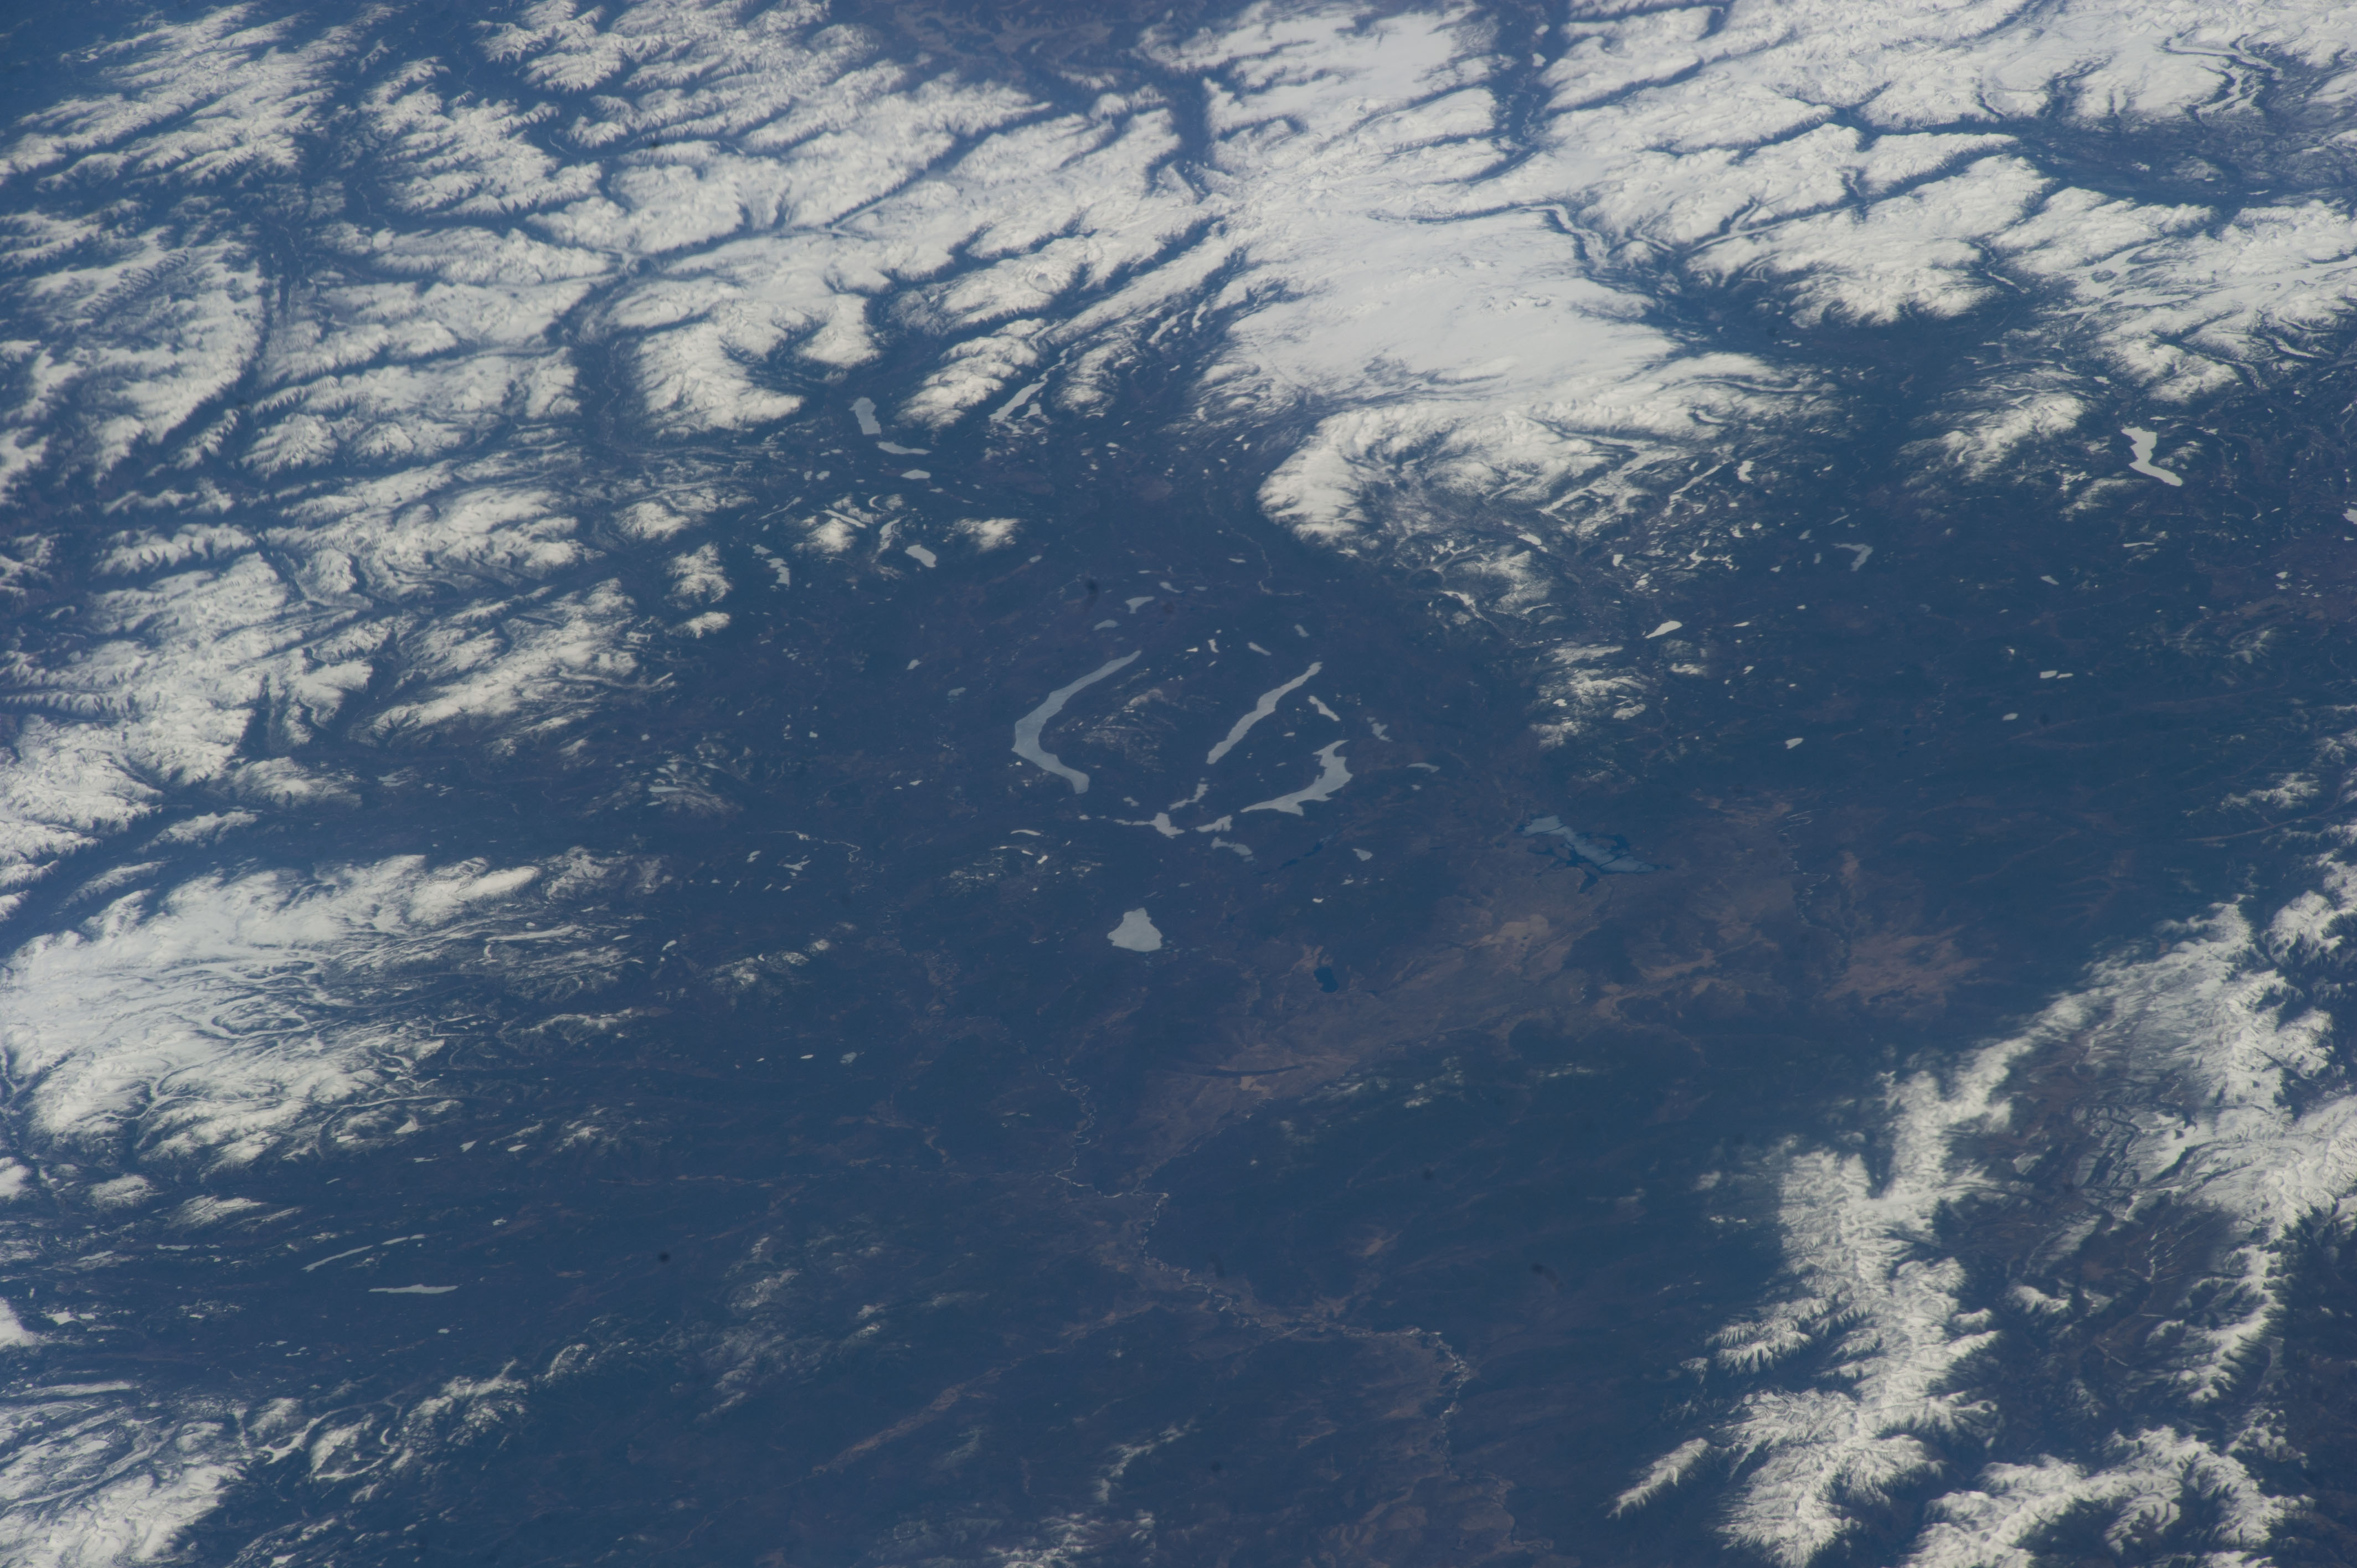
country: RUSSIAN_FEDERATION
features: MANY-KHOL' LAKE, NOYAN-KHOL' LAKE, KADYSH LAKE, AZAS LAKE, USHNE-KHOL' LAKE, AZAS NATURE RESERVE
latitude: 52.7
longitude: 96.9
